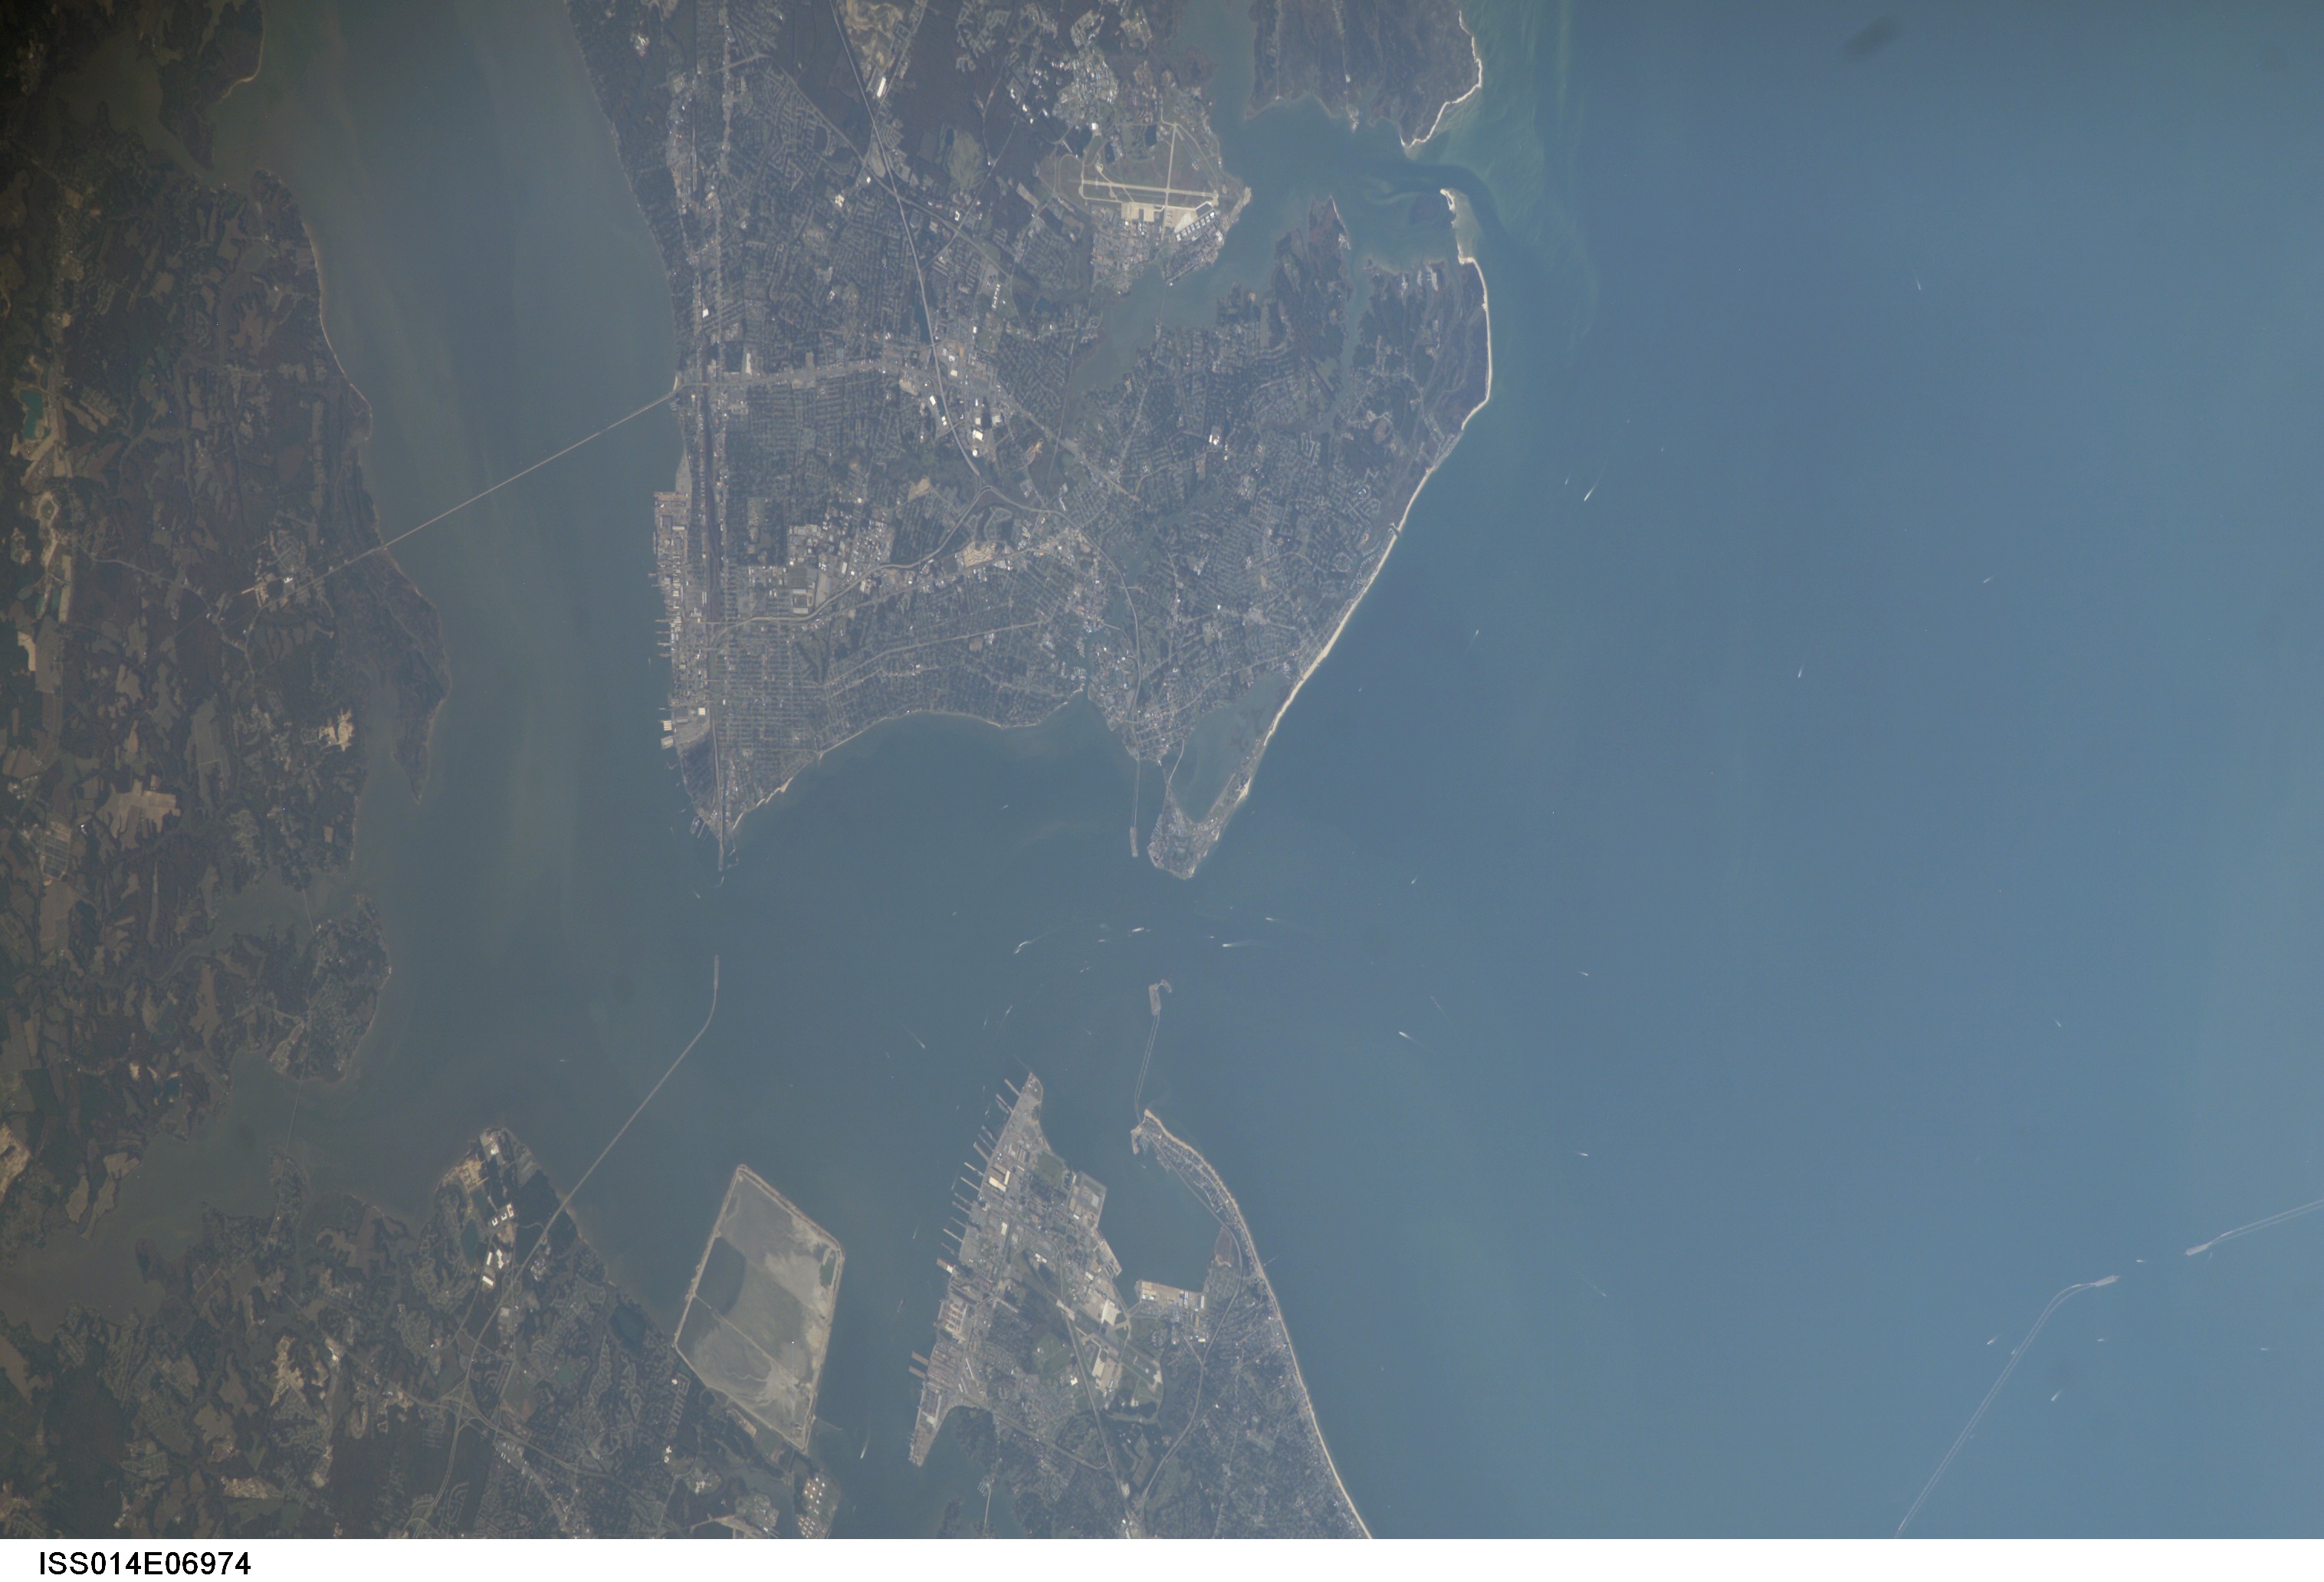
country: USA-VIRGINIA
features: NEWPORT NEWS, JAMES RIVER
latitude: 37.0
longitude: -76.4
